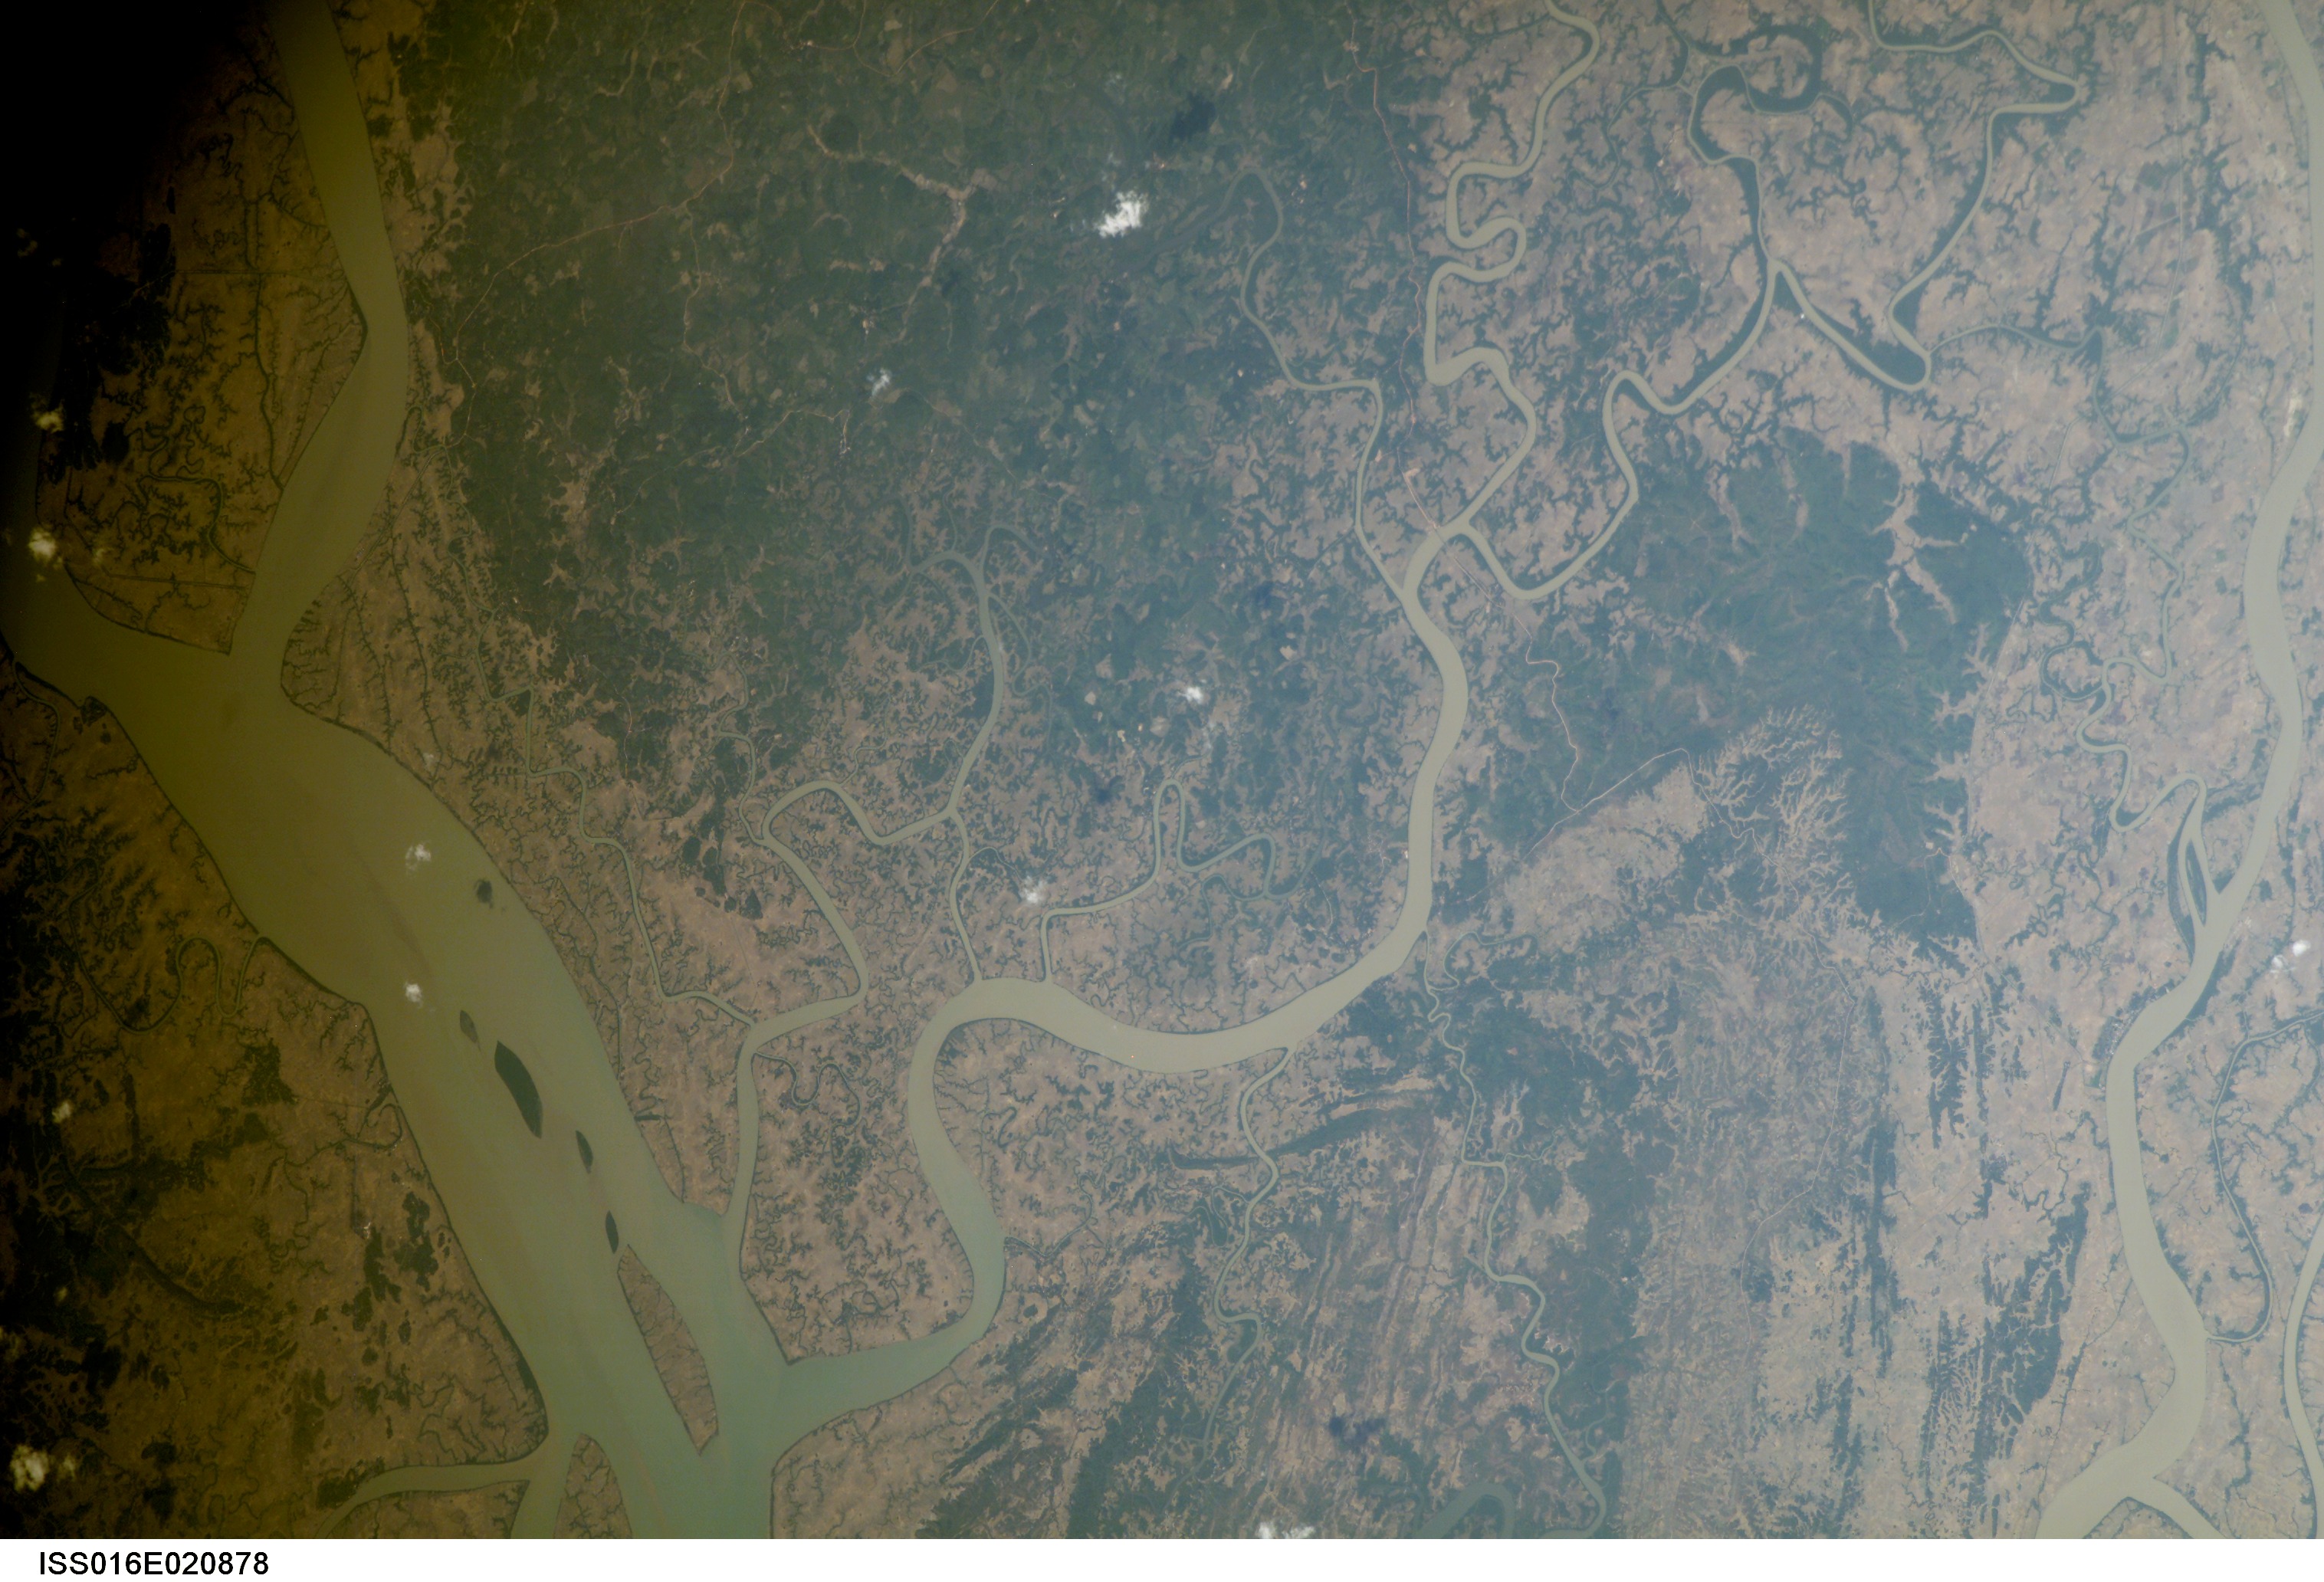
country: MYANMAR (BURMA)
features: IRRAWADDY DELTA, BASSEIN CHAN.
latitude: 16.4
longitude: 94.8
